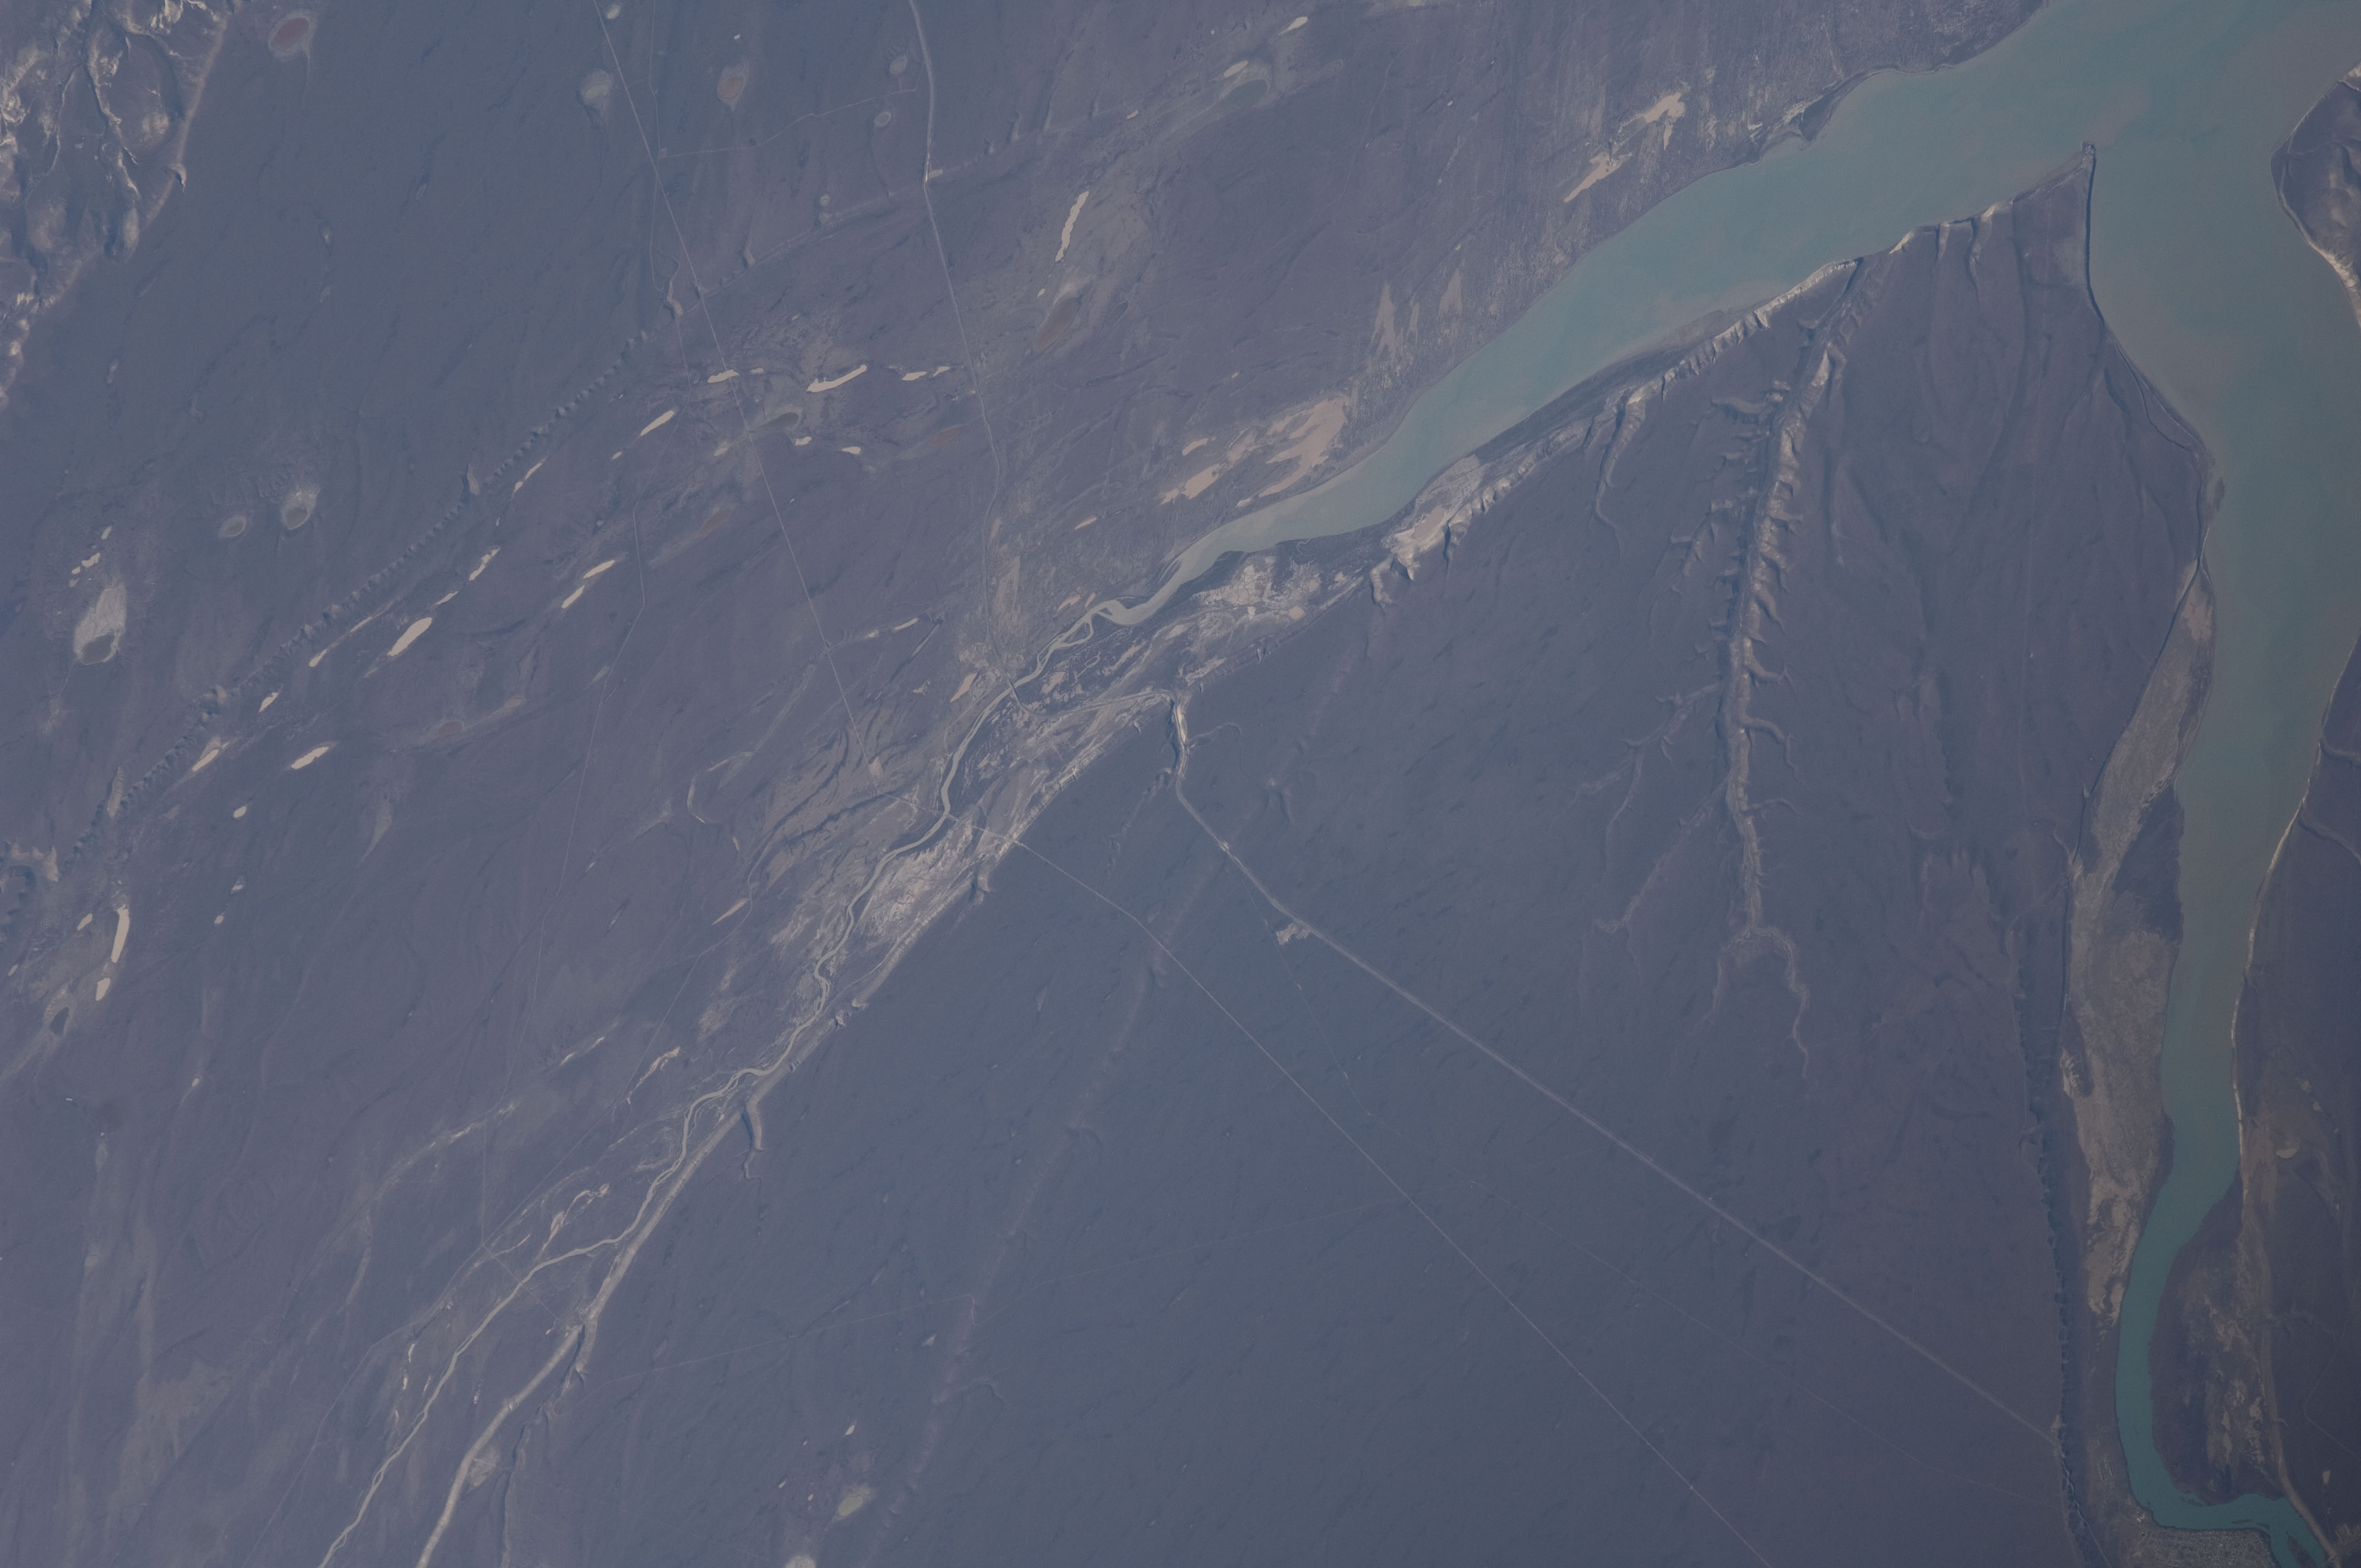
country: ARGENTINA
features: SANTA CRUZ R., ROAD
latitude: -49.8
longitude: -68.7
